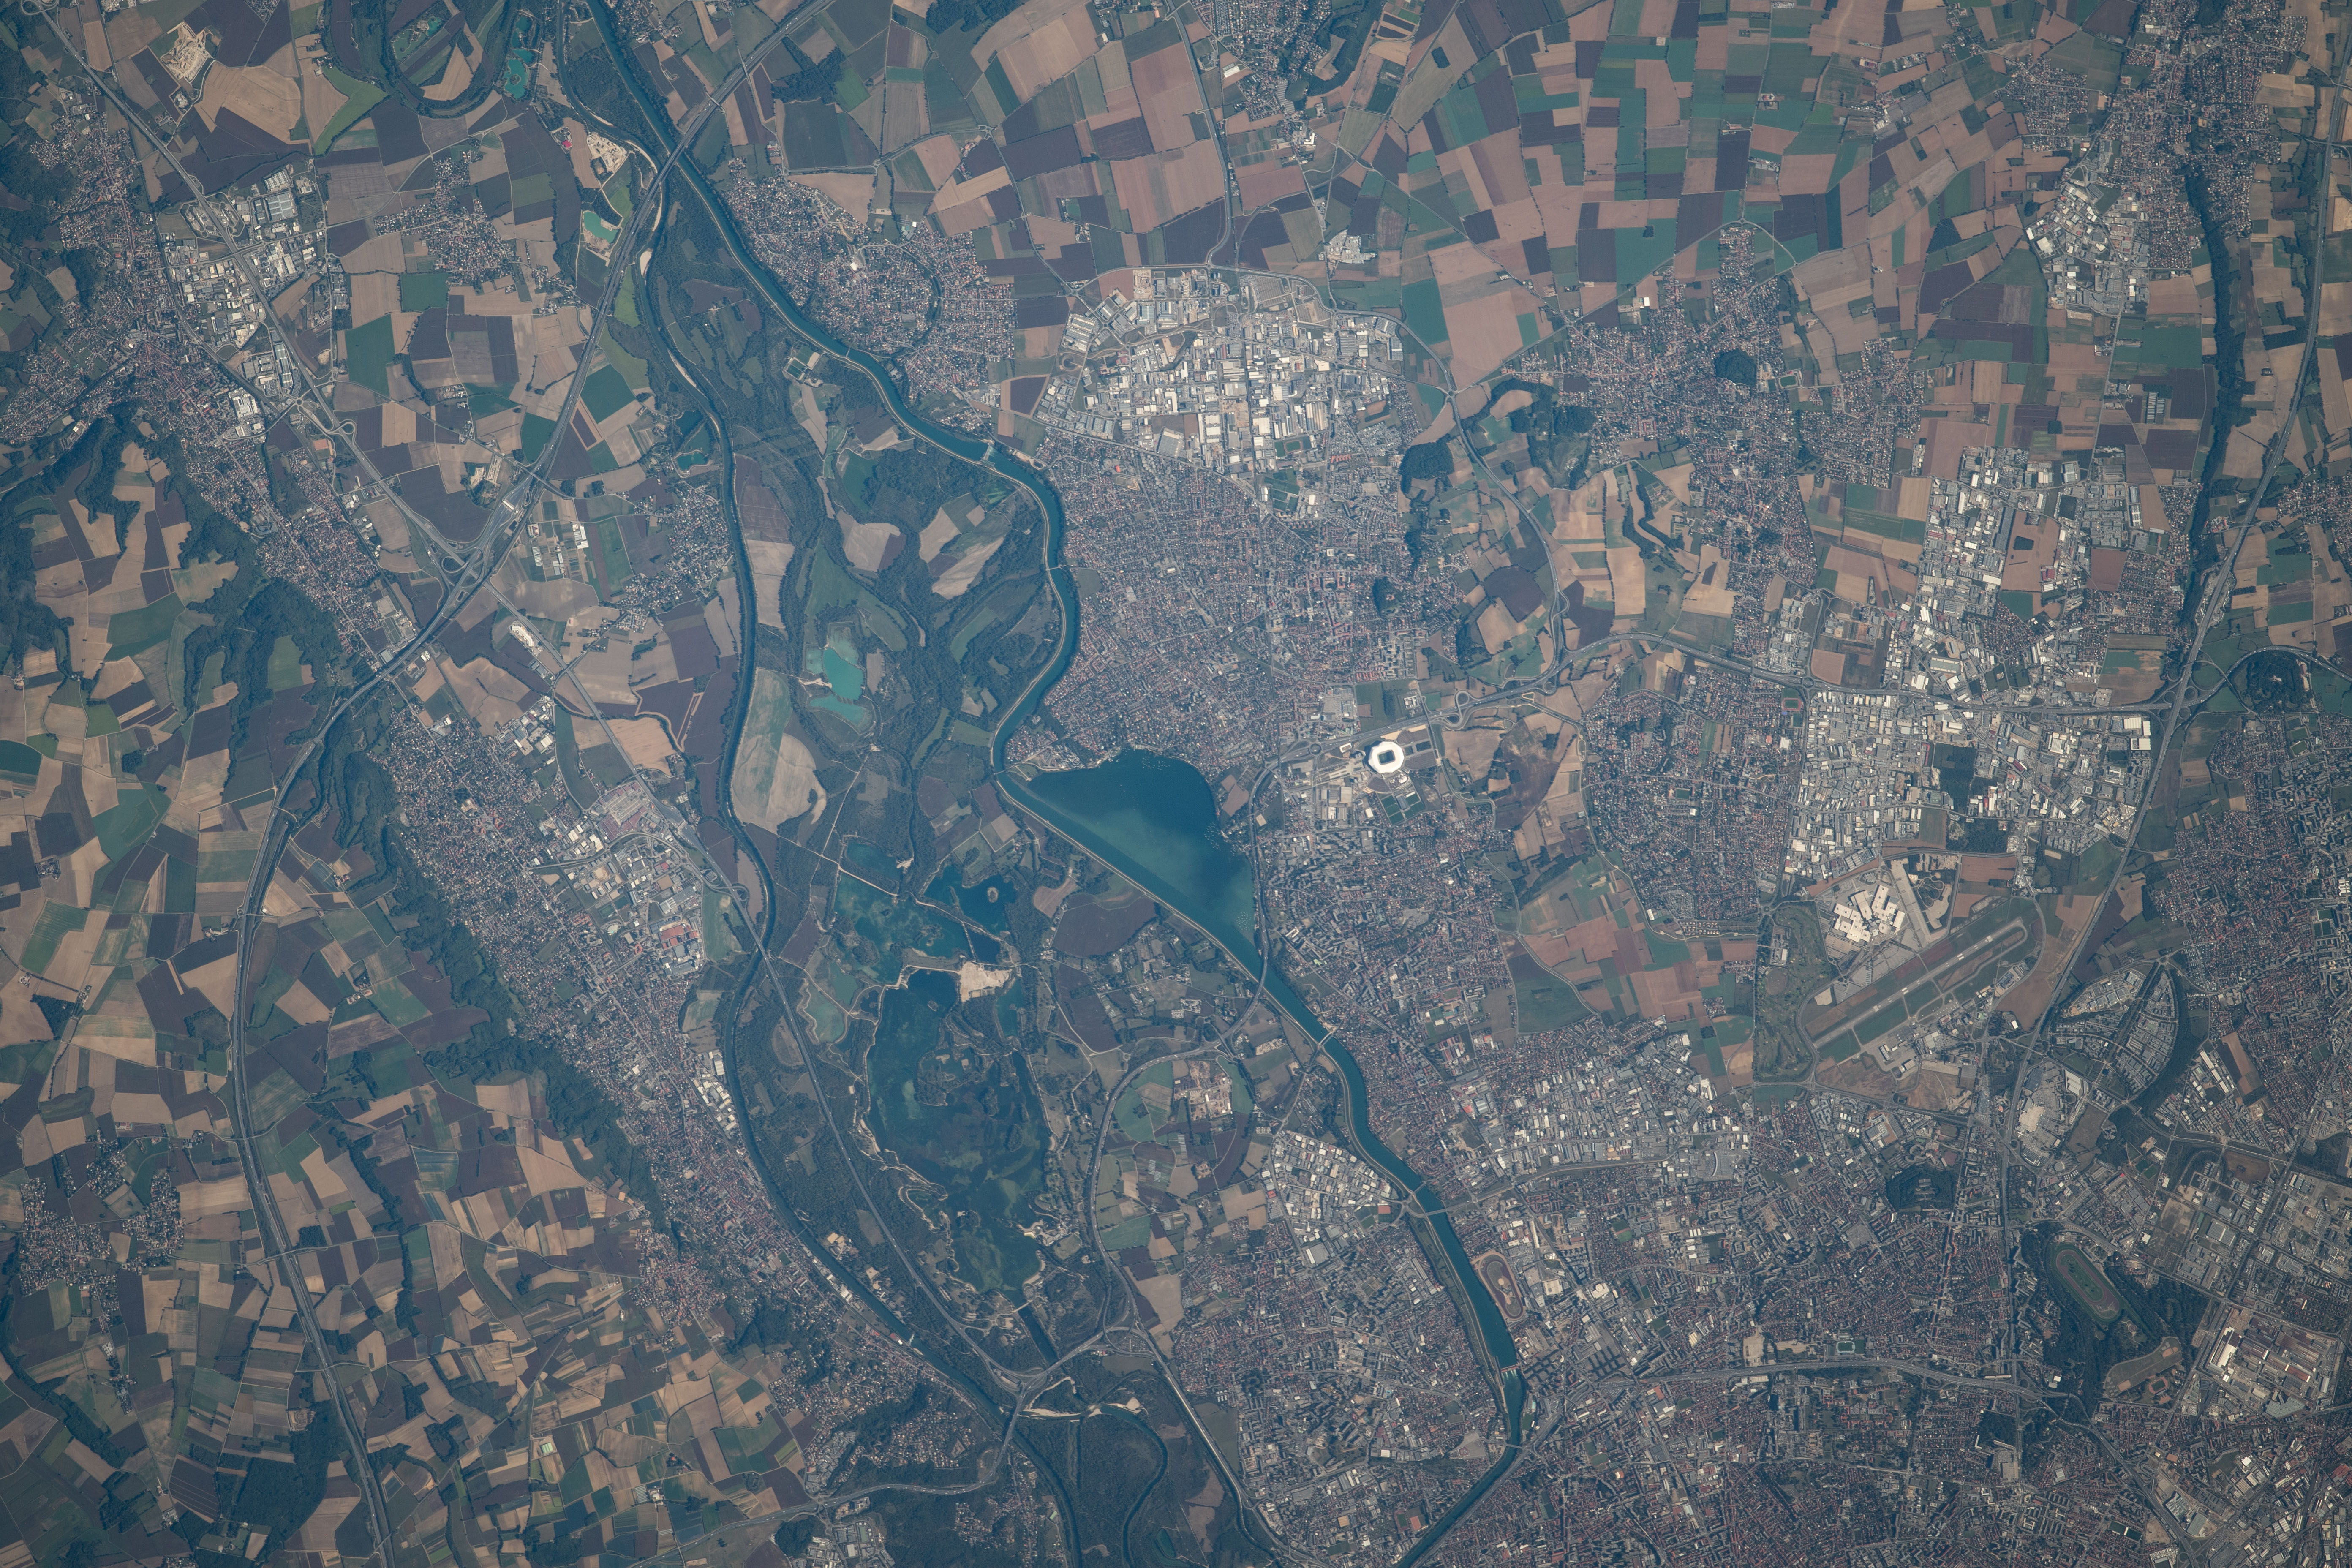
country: FRANCE
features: RESERVOIR DU GRAND-LINE, DECINES - CHARPIEU
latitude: 45.8
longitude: 5.0
